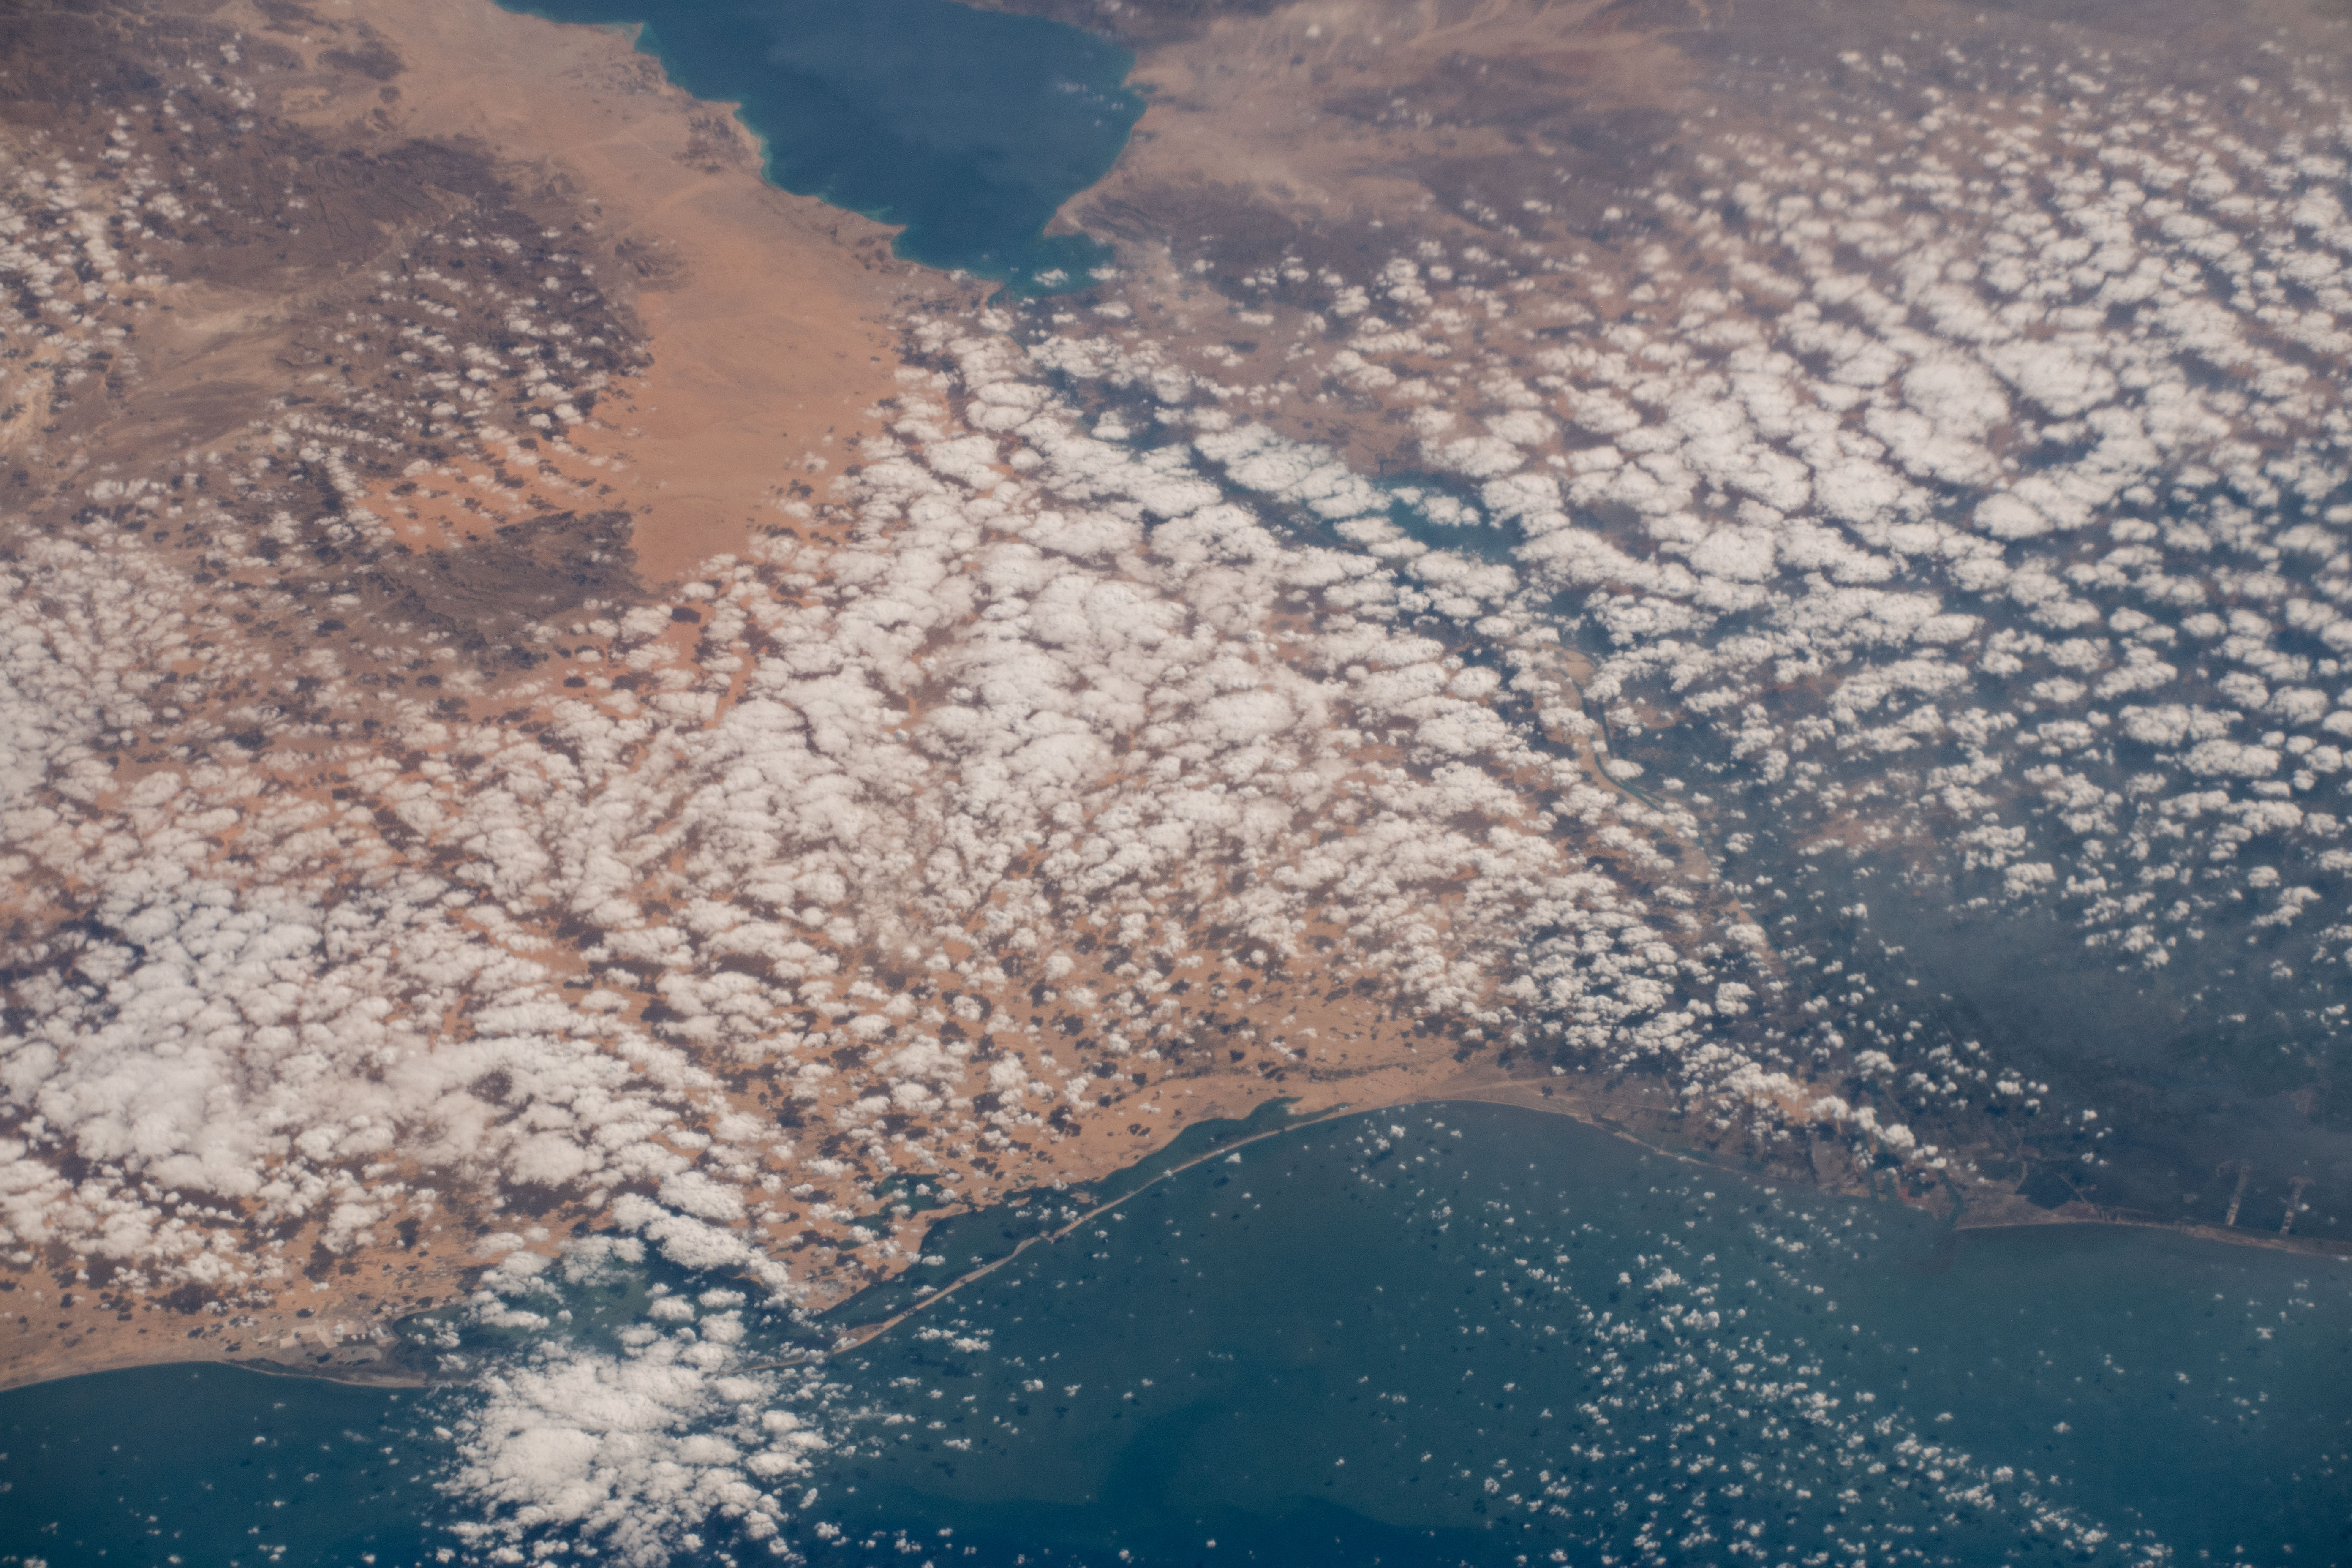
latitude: 30.7
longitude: 31.8
